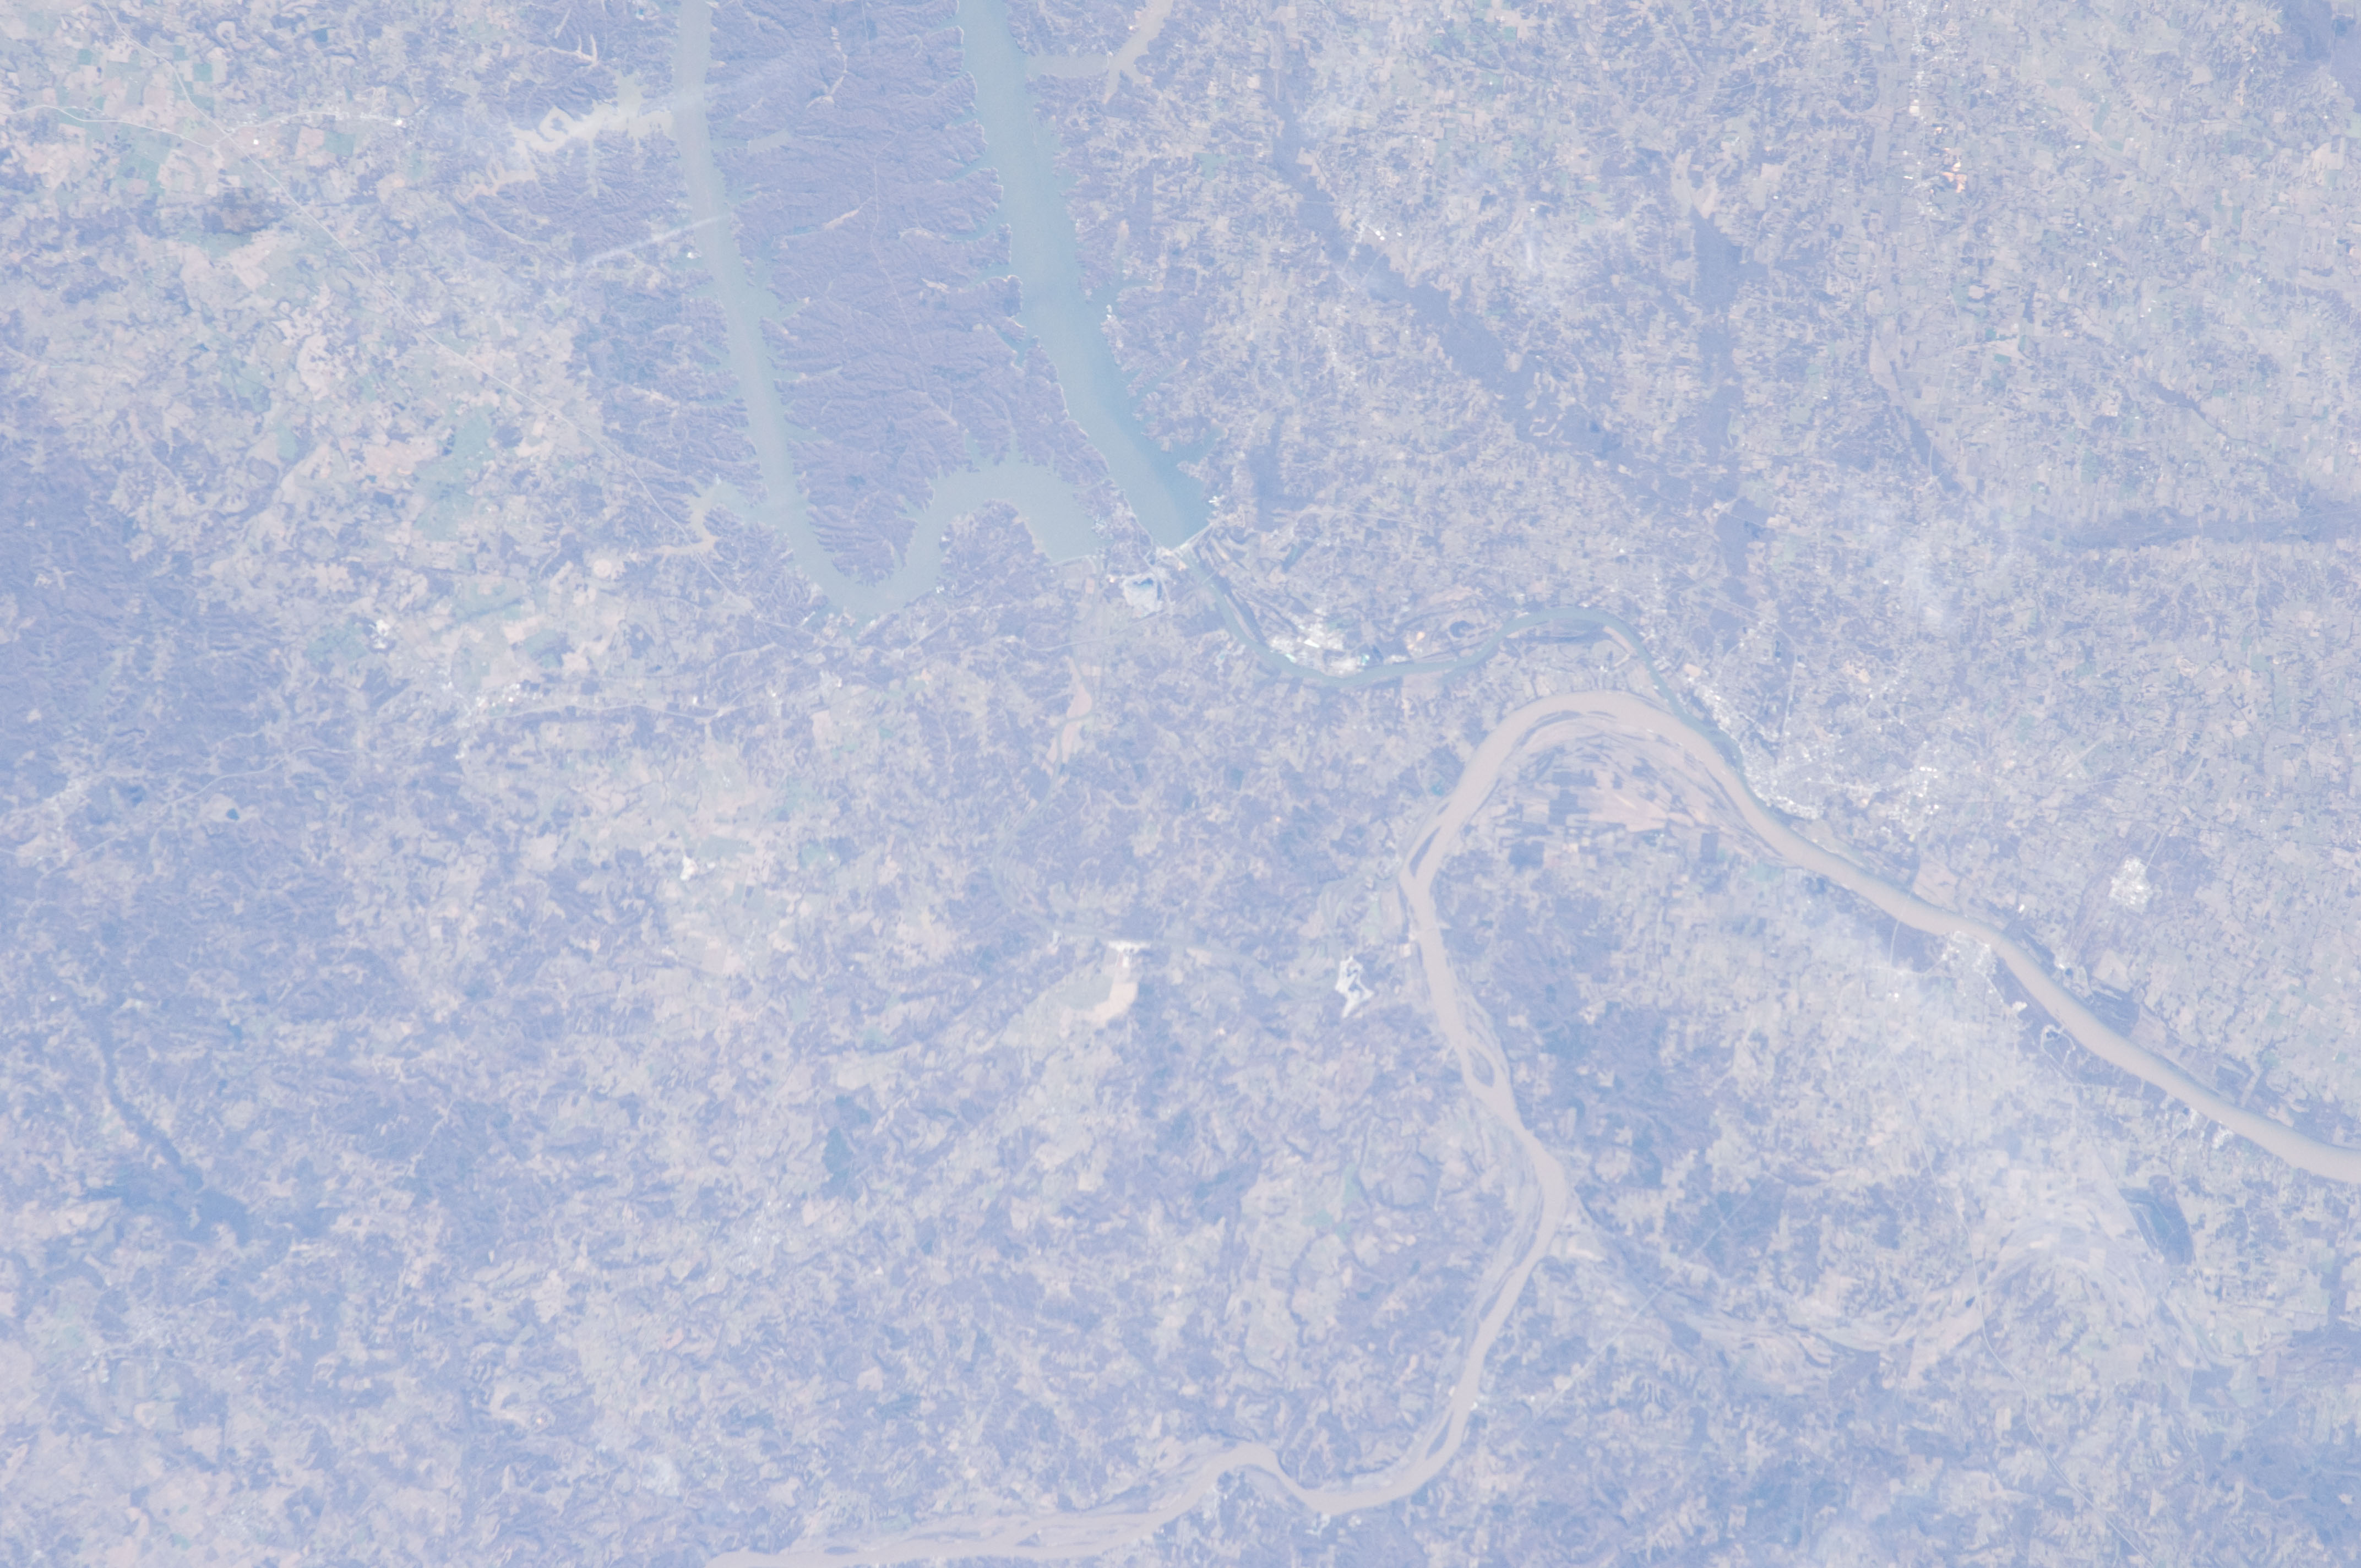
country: USA-KENTUCKY
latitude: 37.2
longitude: -88.3
